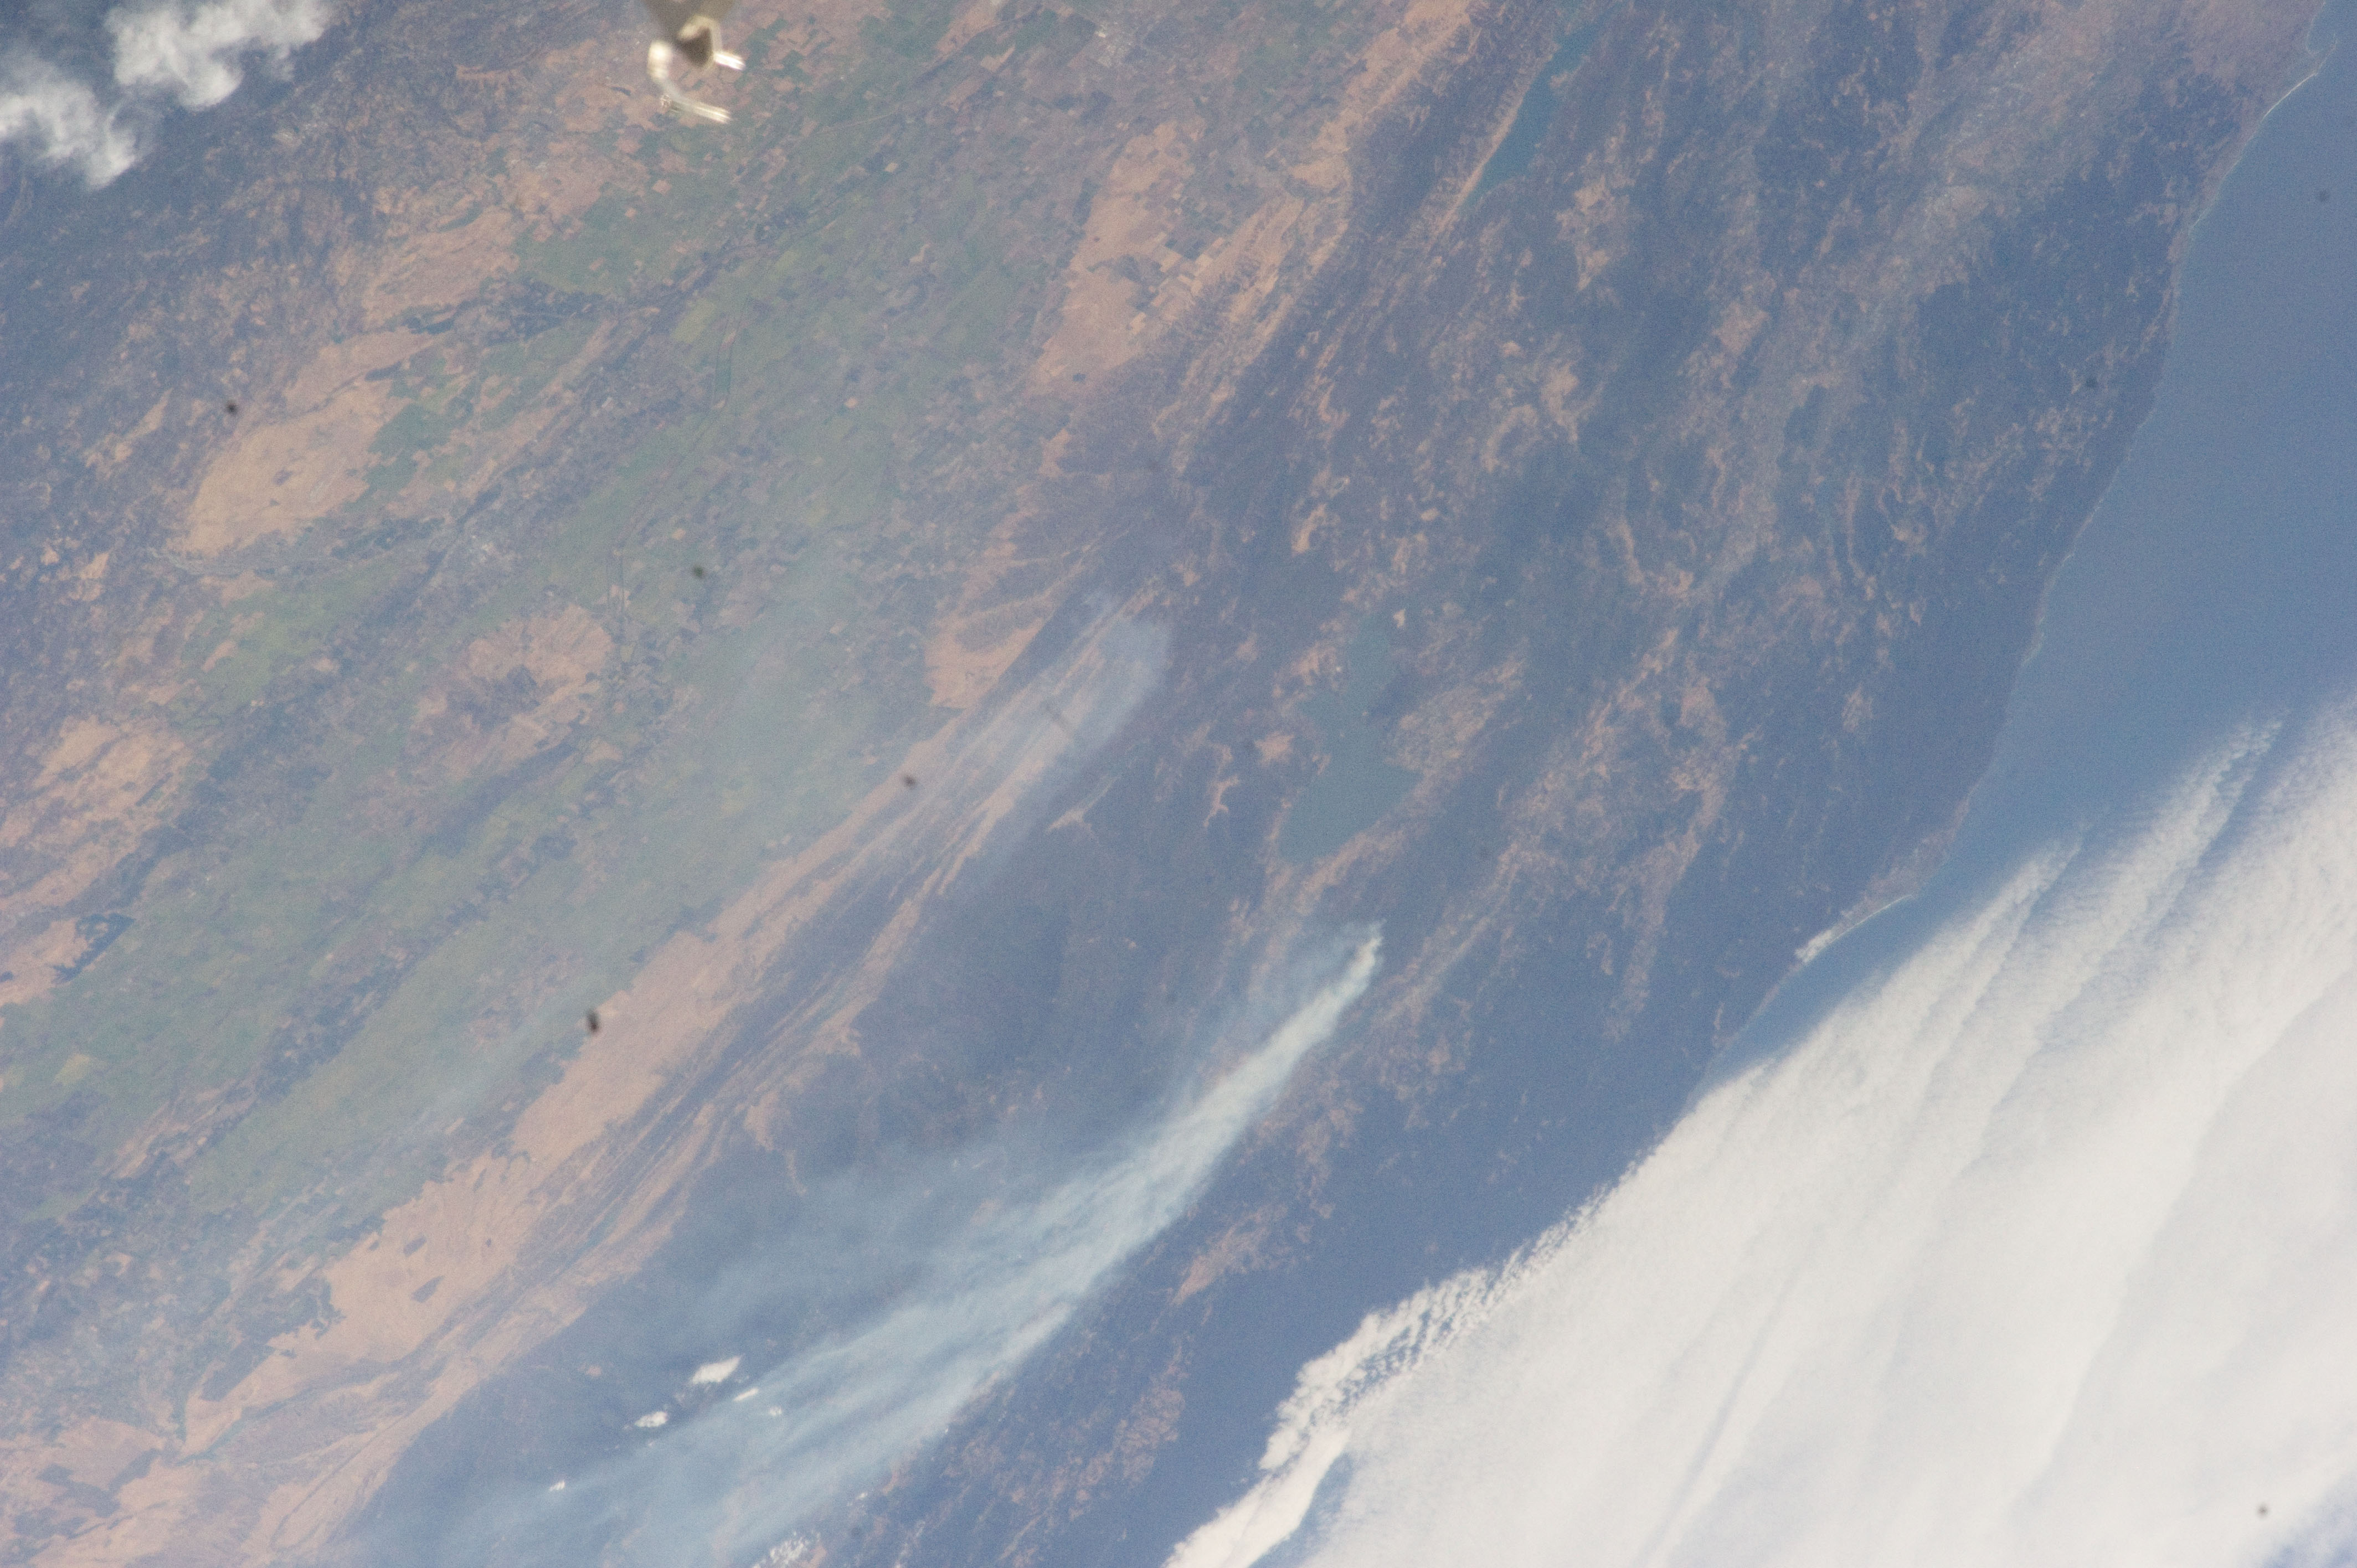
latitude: 39.1
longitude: -122.6
